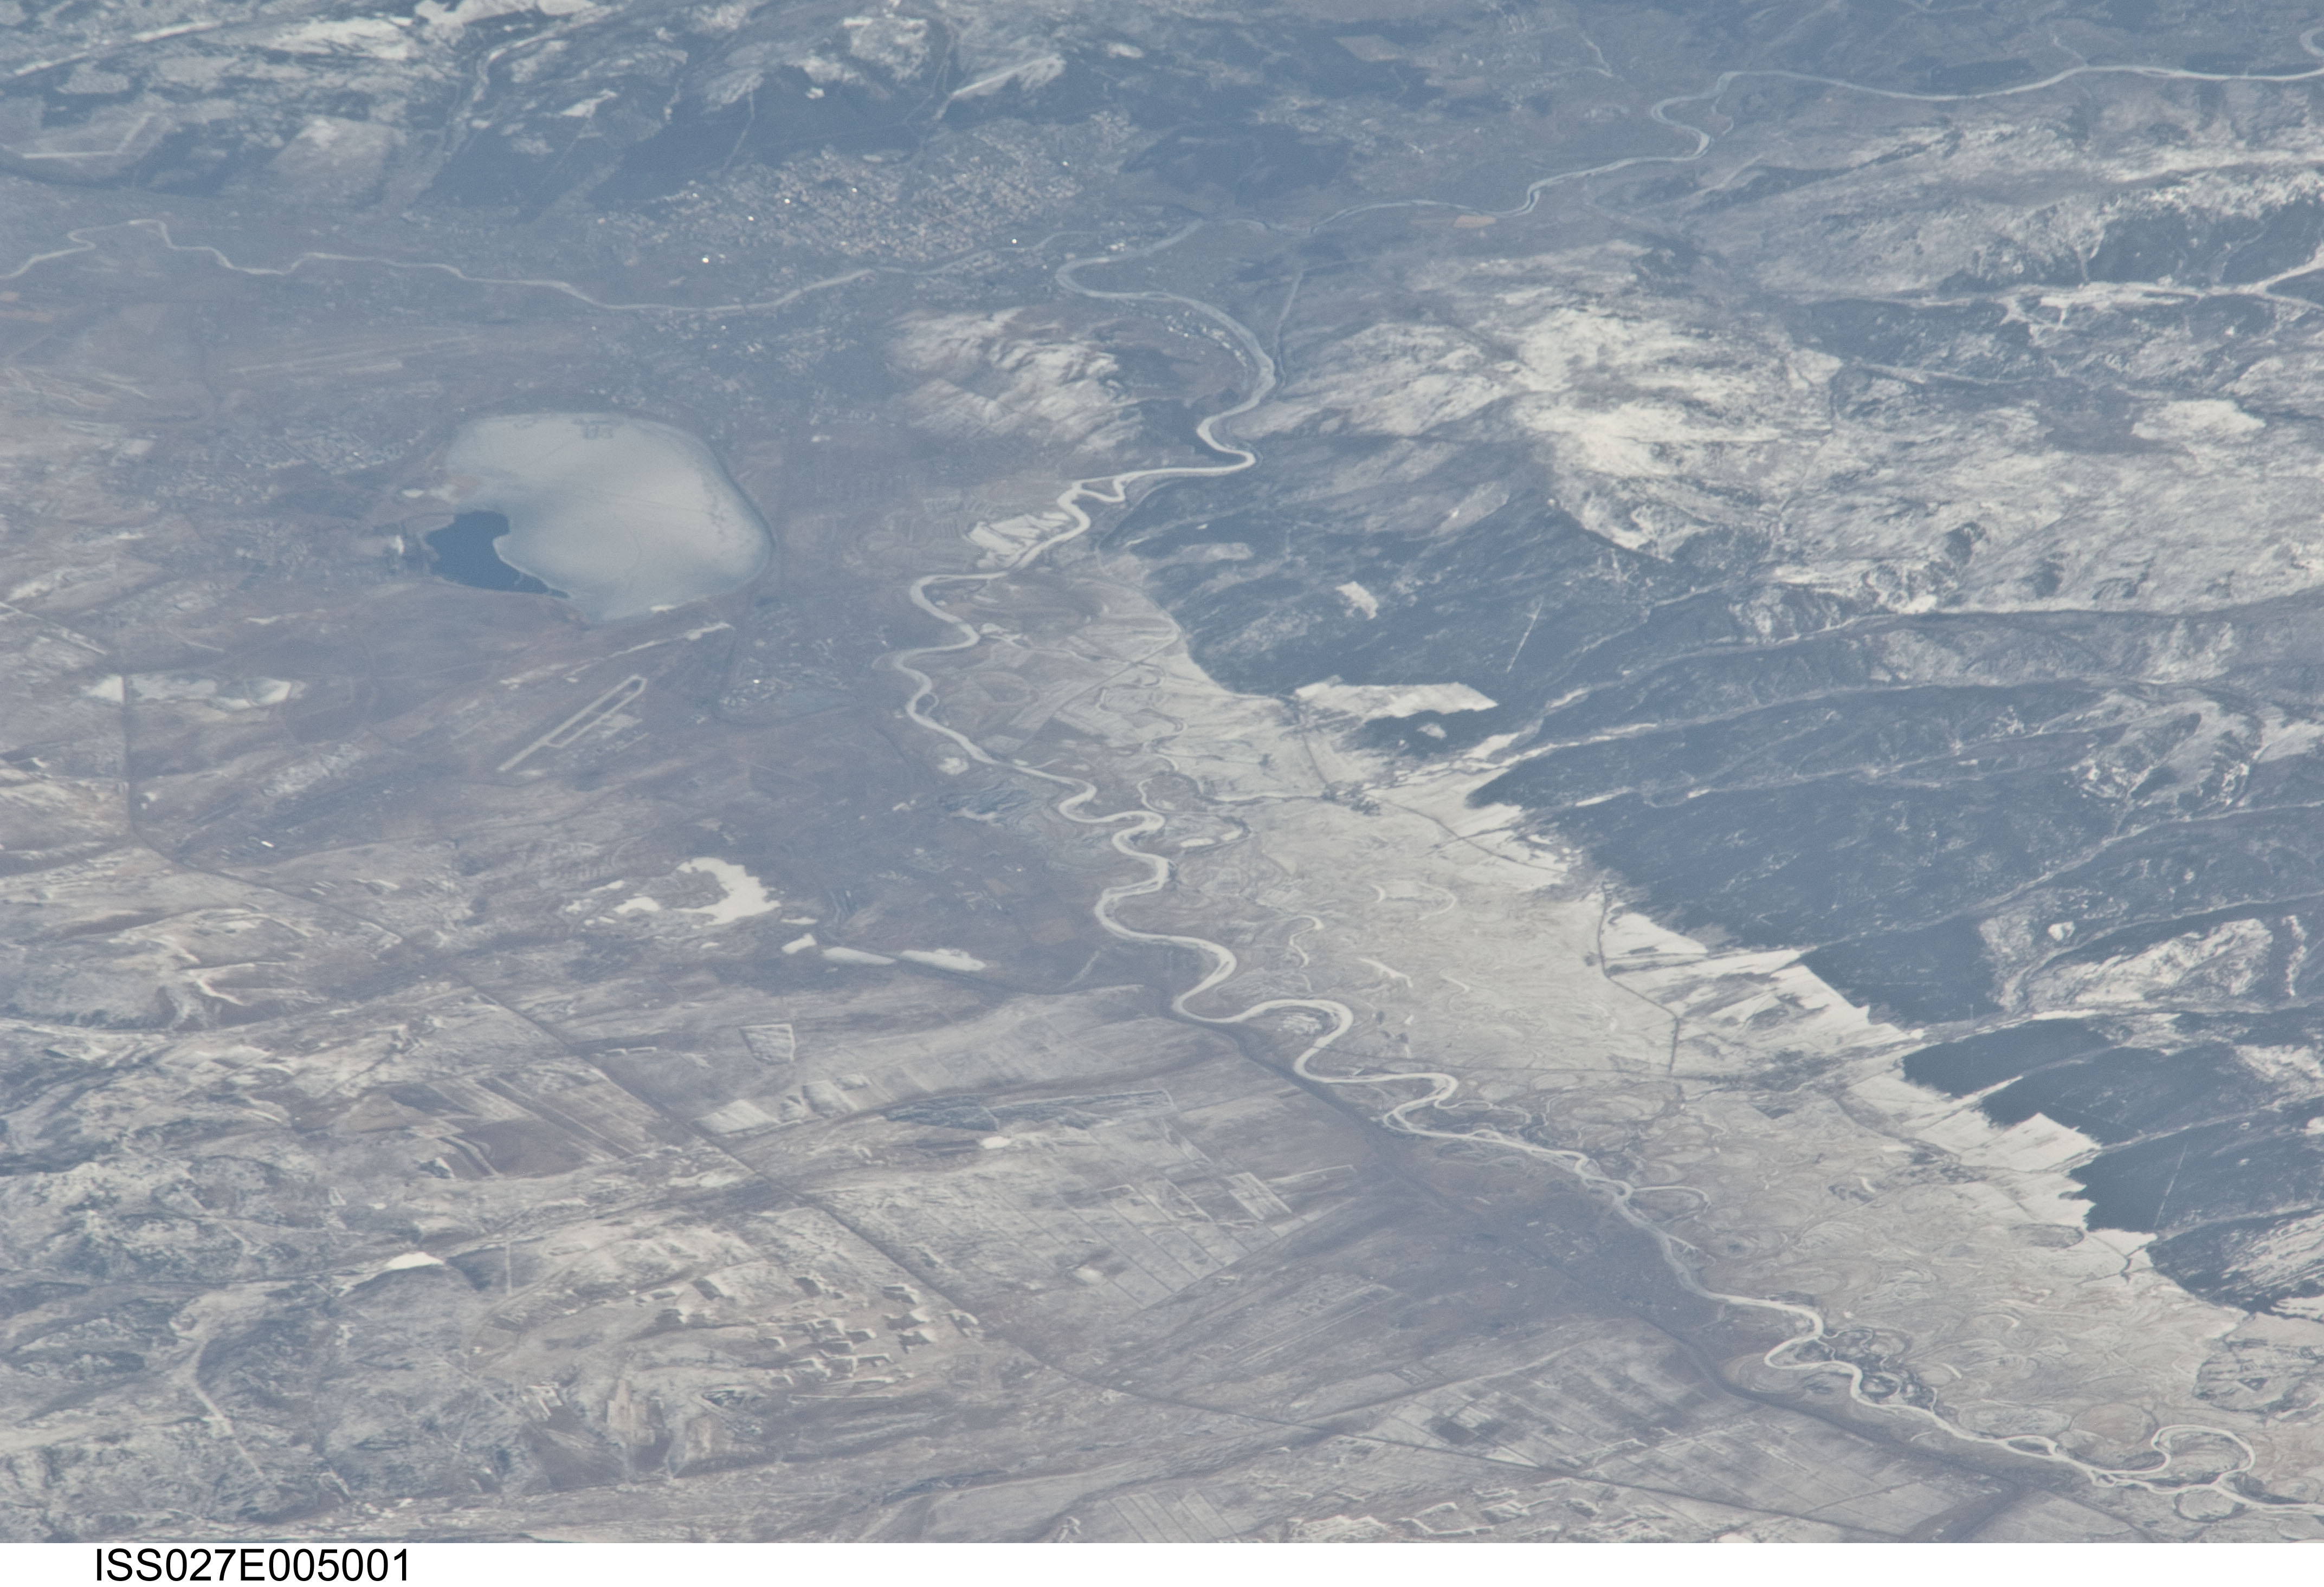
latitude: 52.0
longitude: 113.3
